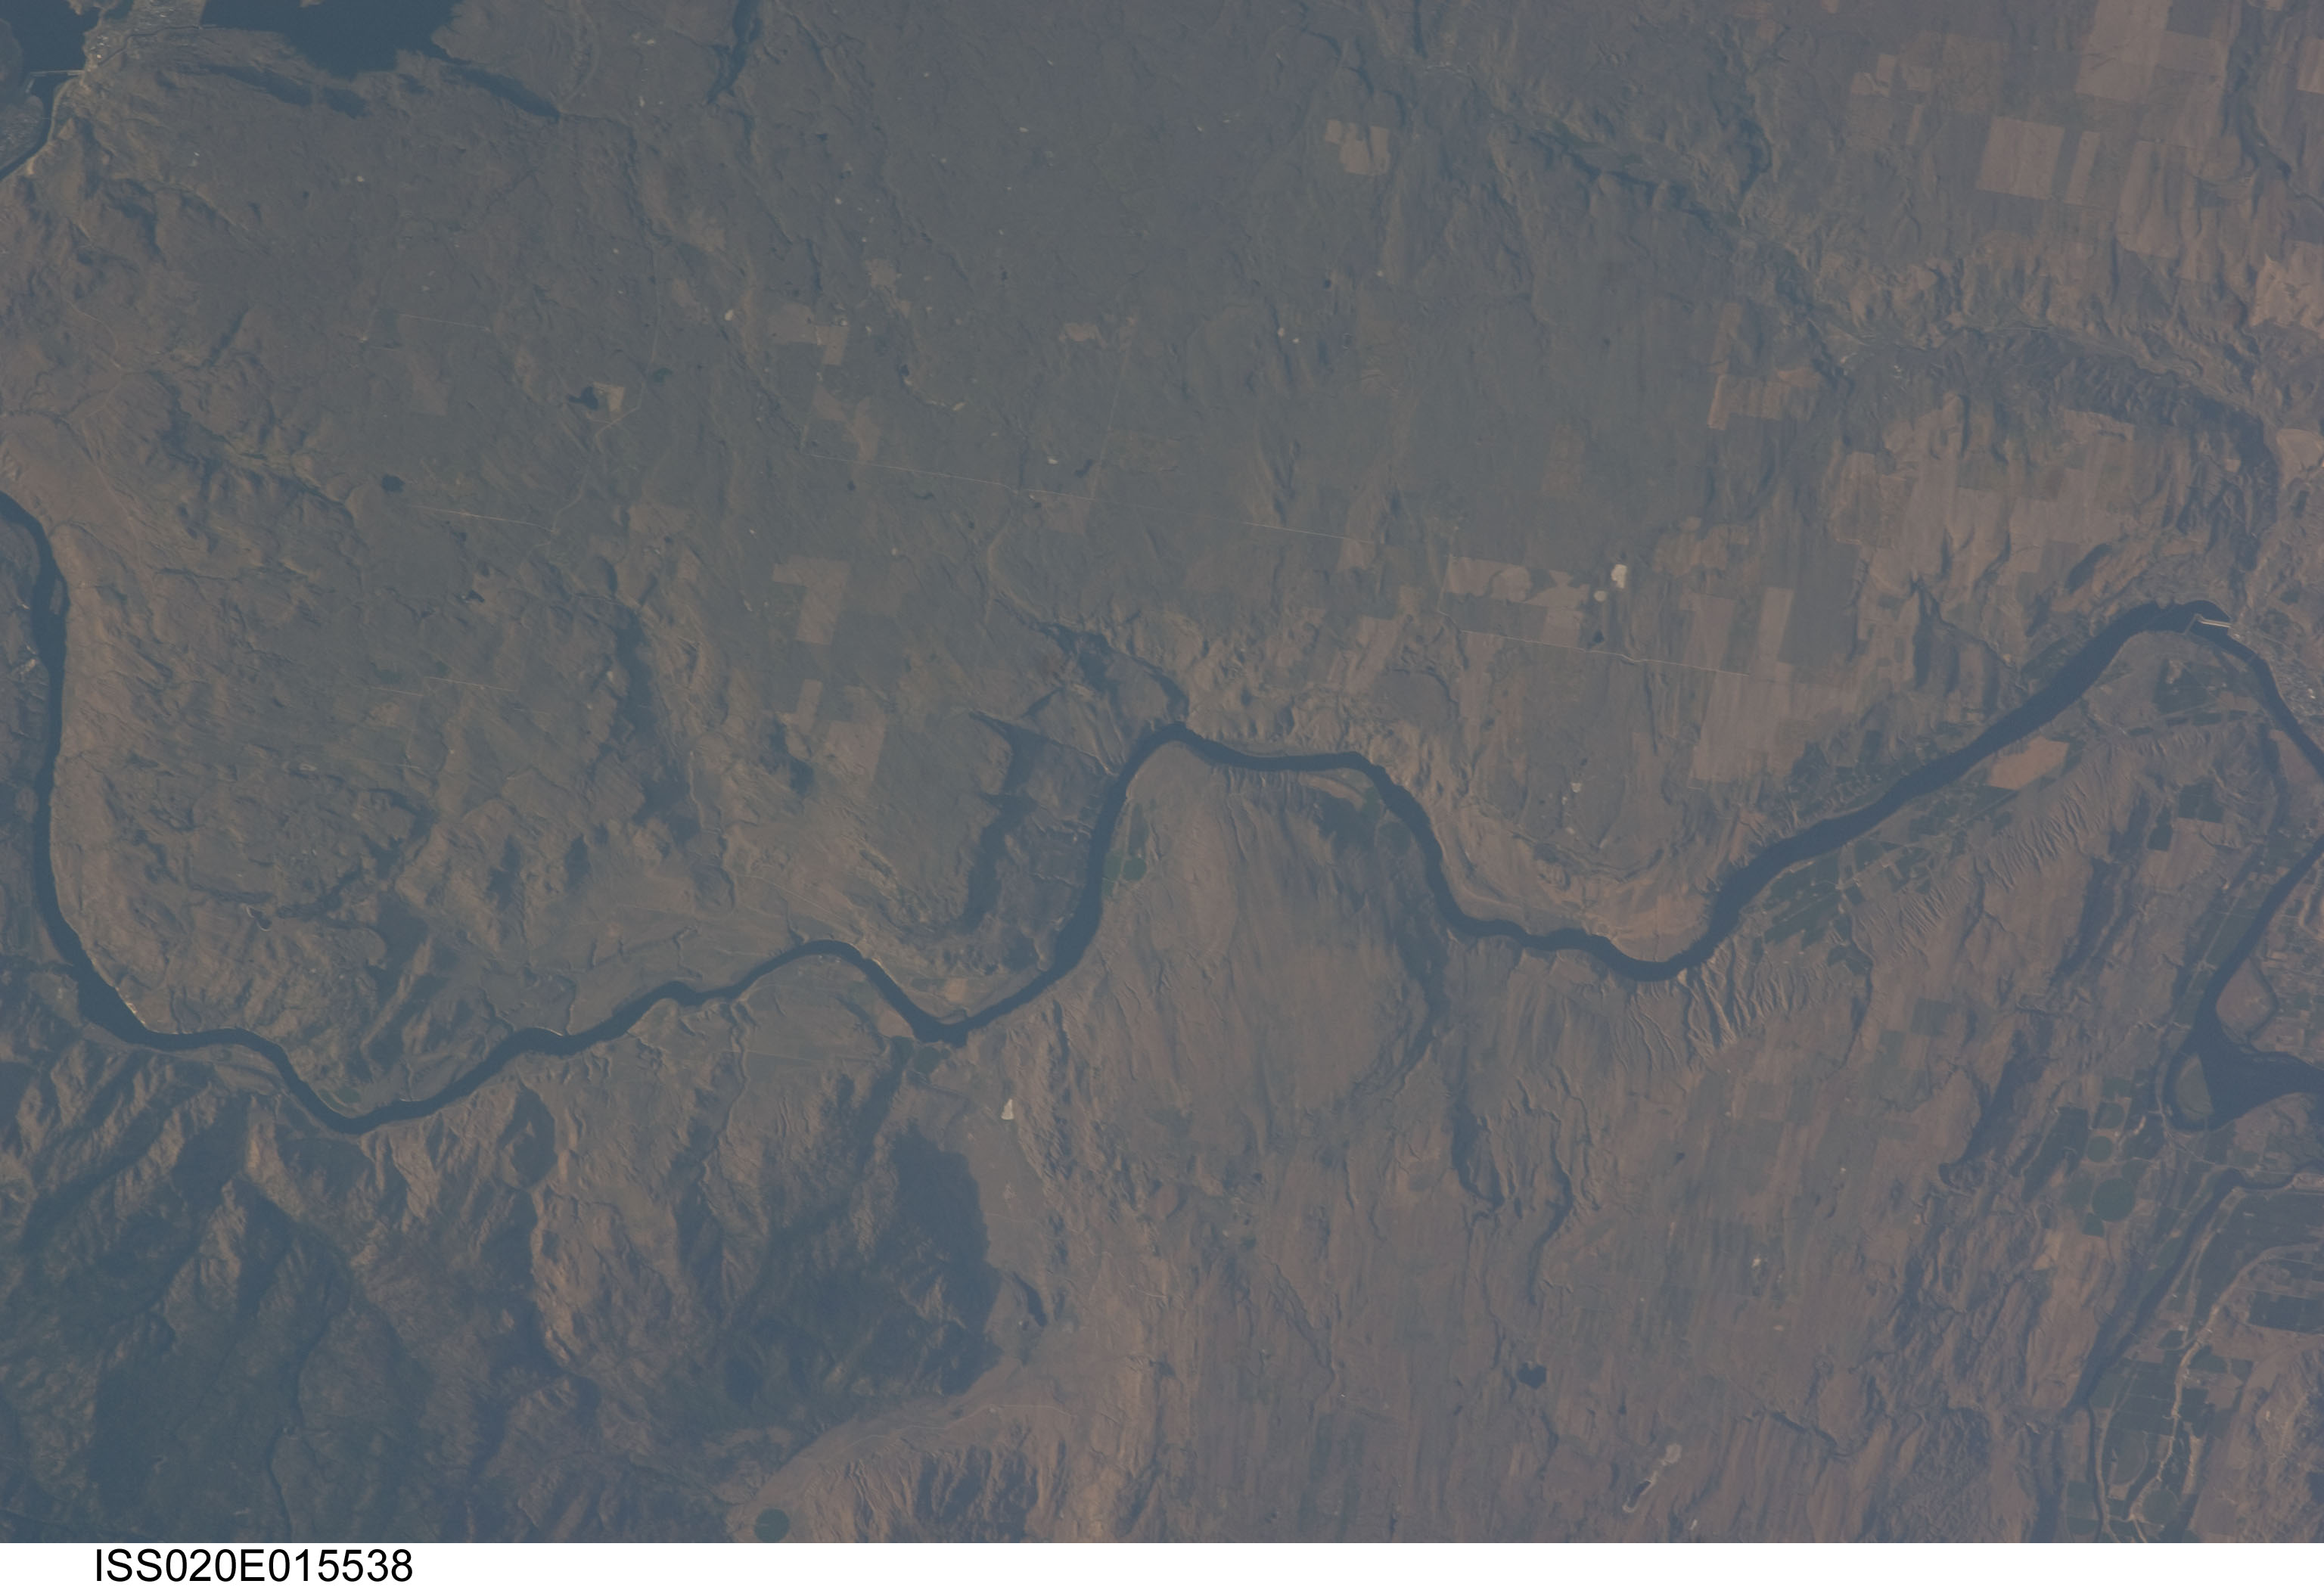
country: USA-WASHINGTON
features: COLUMBIA RIVER
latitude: 48.1
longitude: -119.3
